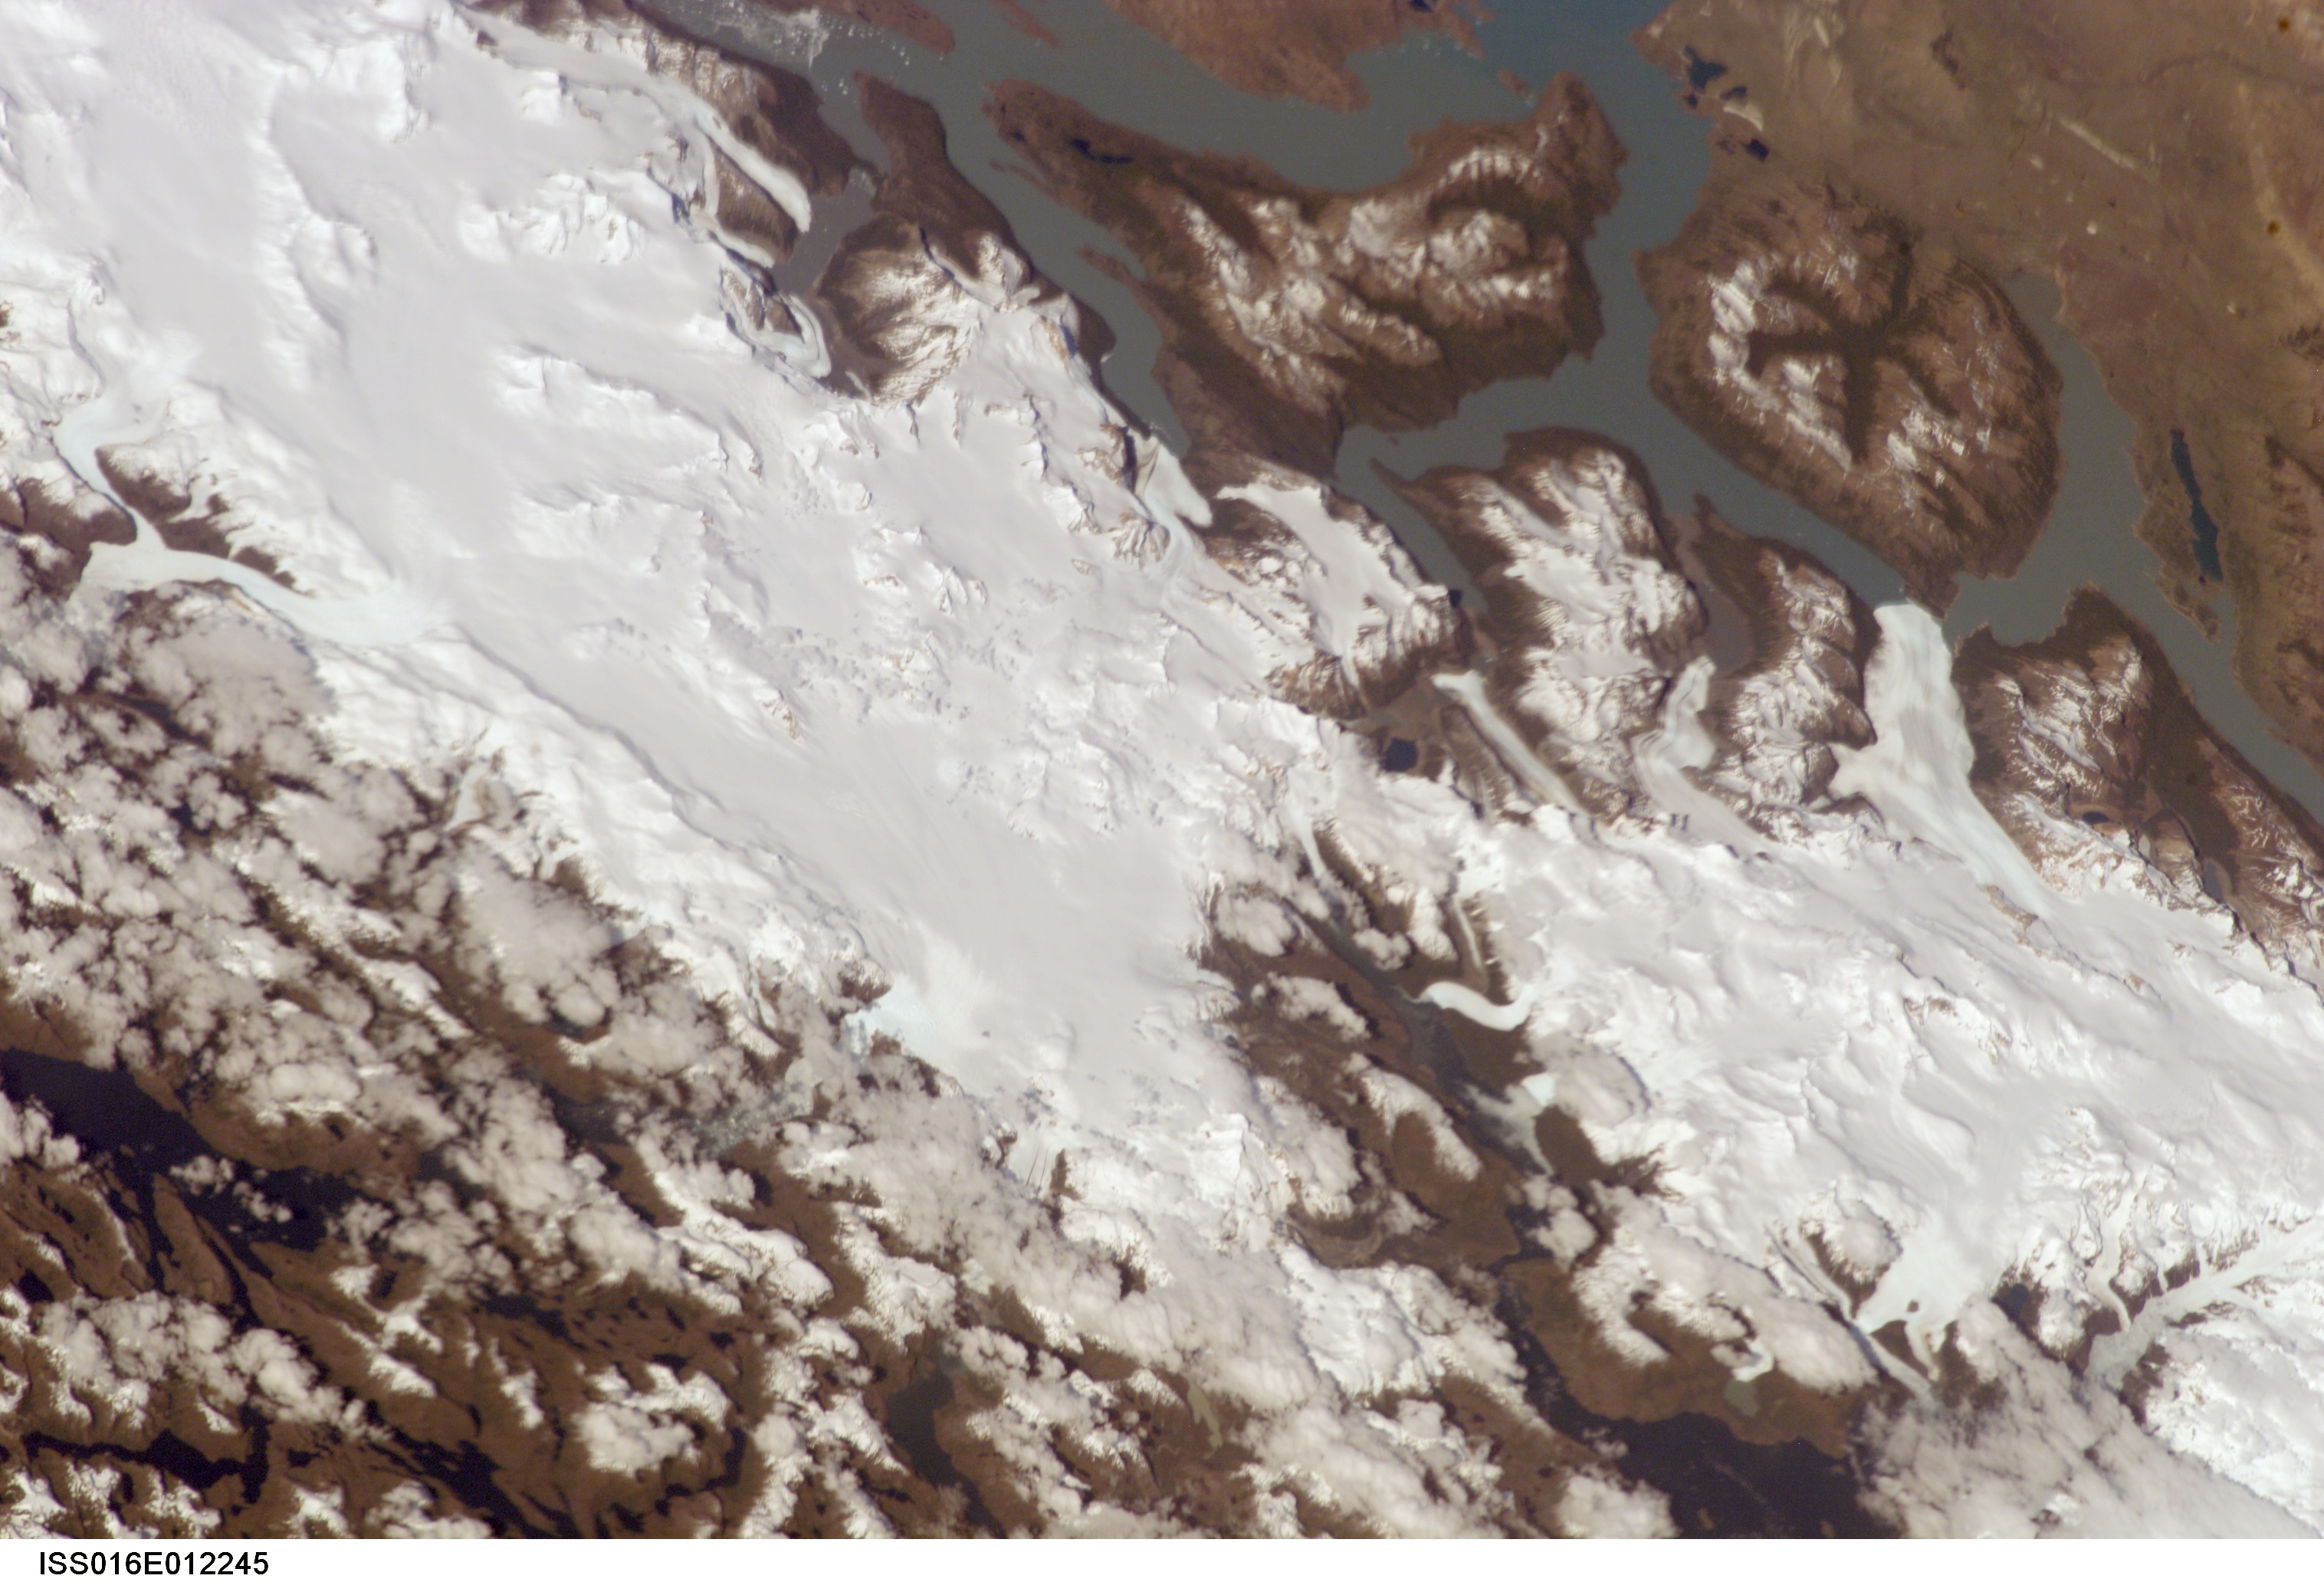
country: CHILE
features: PERITO MORENO GL., L. ARGENTIN0
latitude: -50.5
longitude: -73.5
